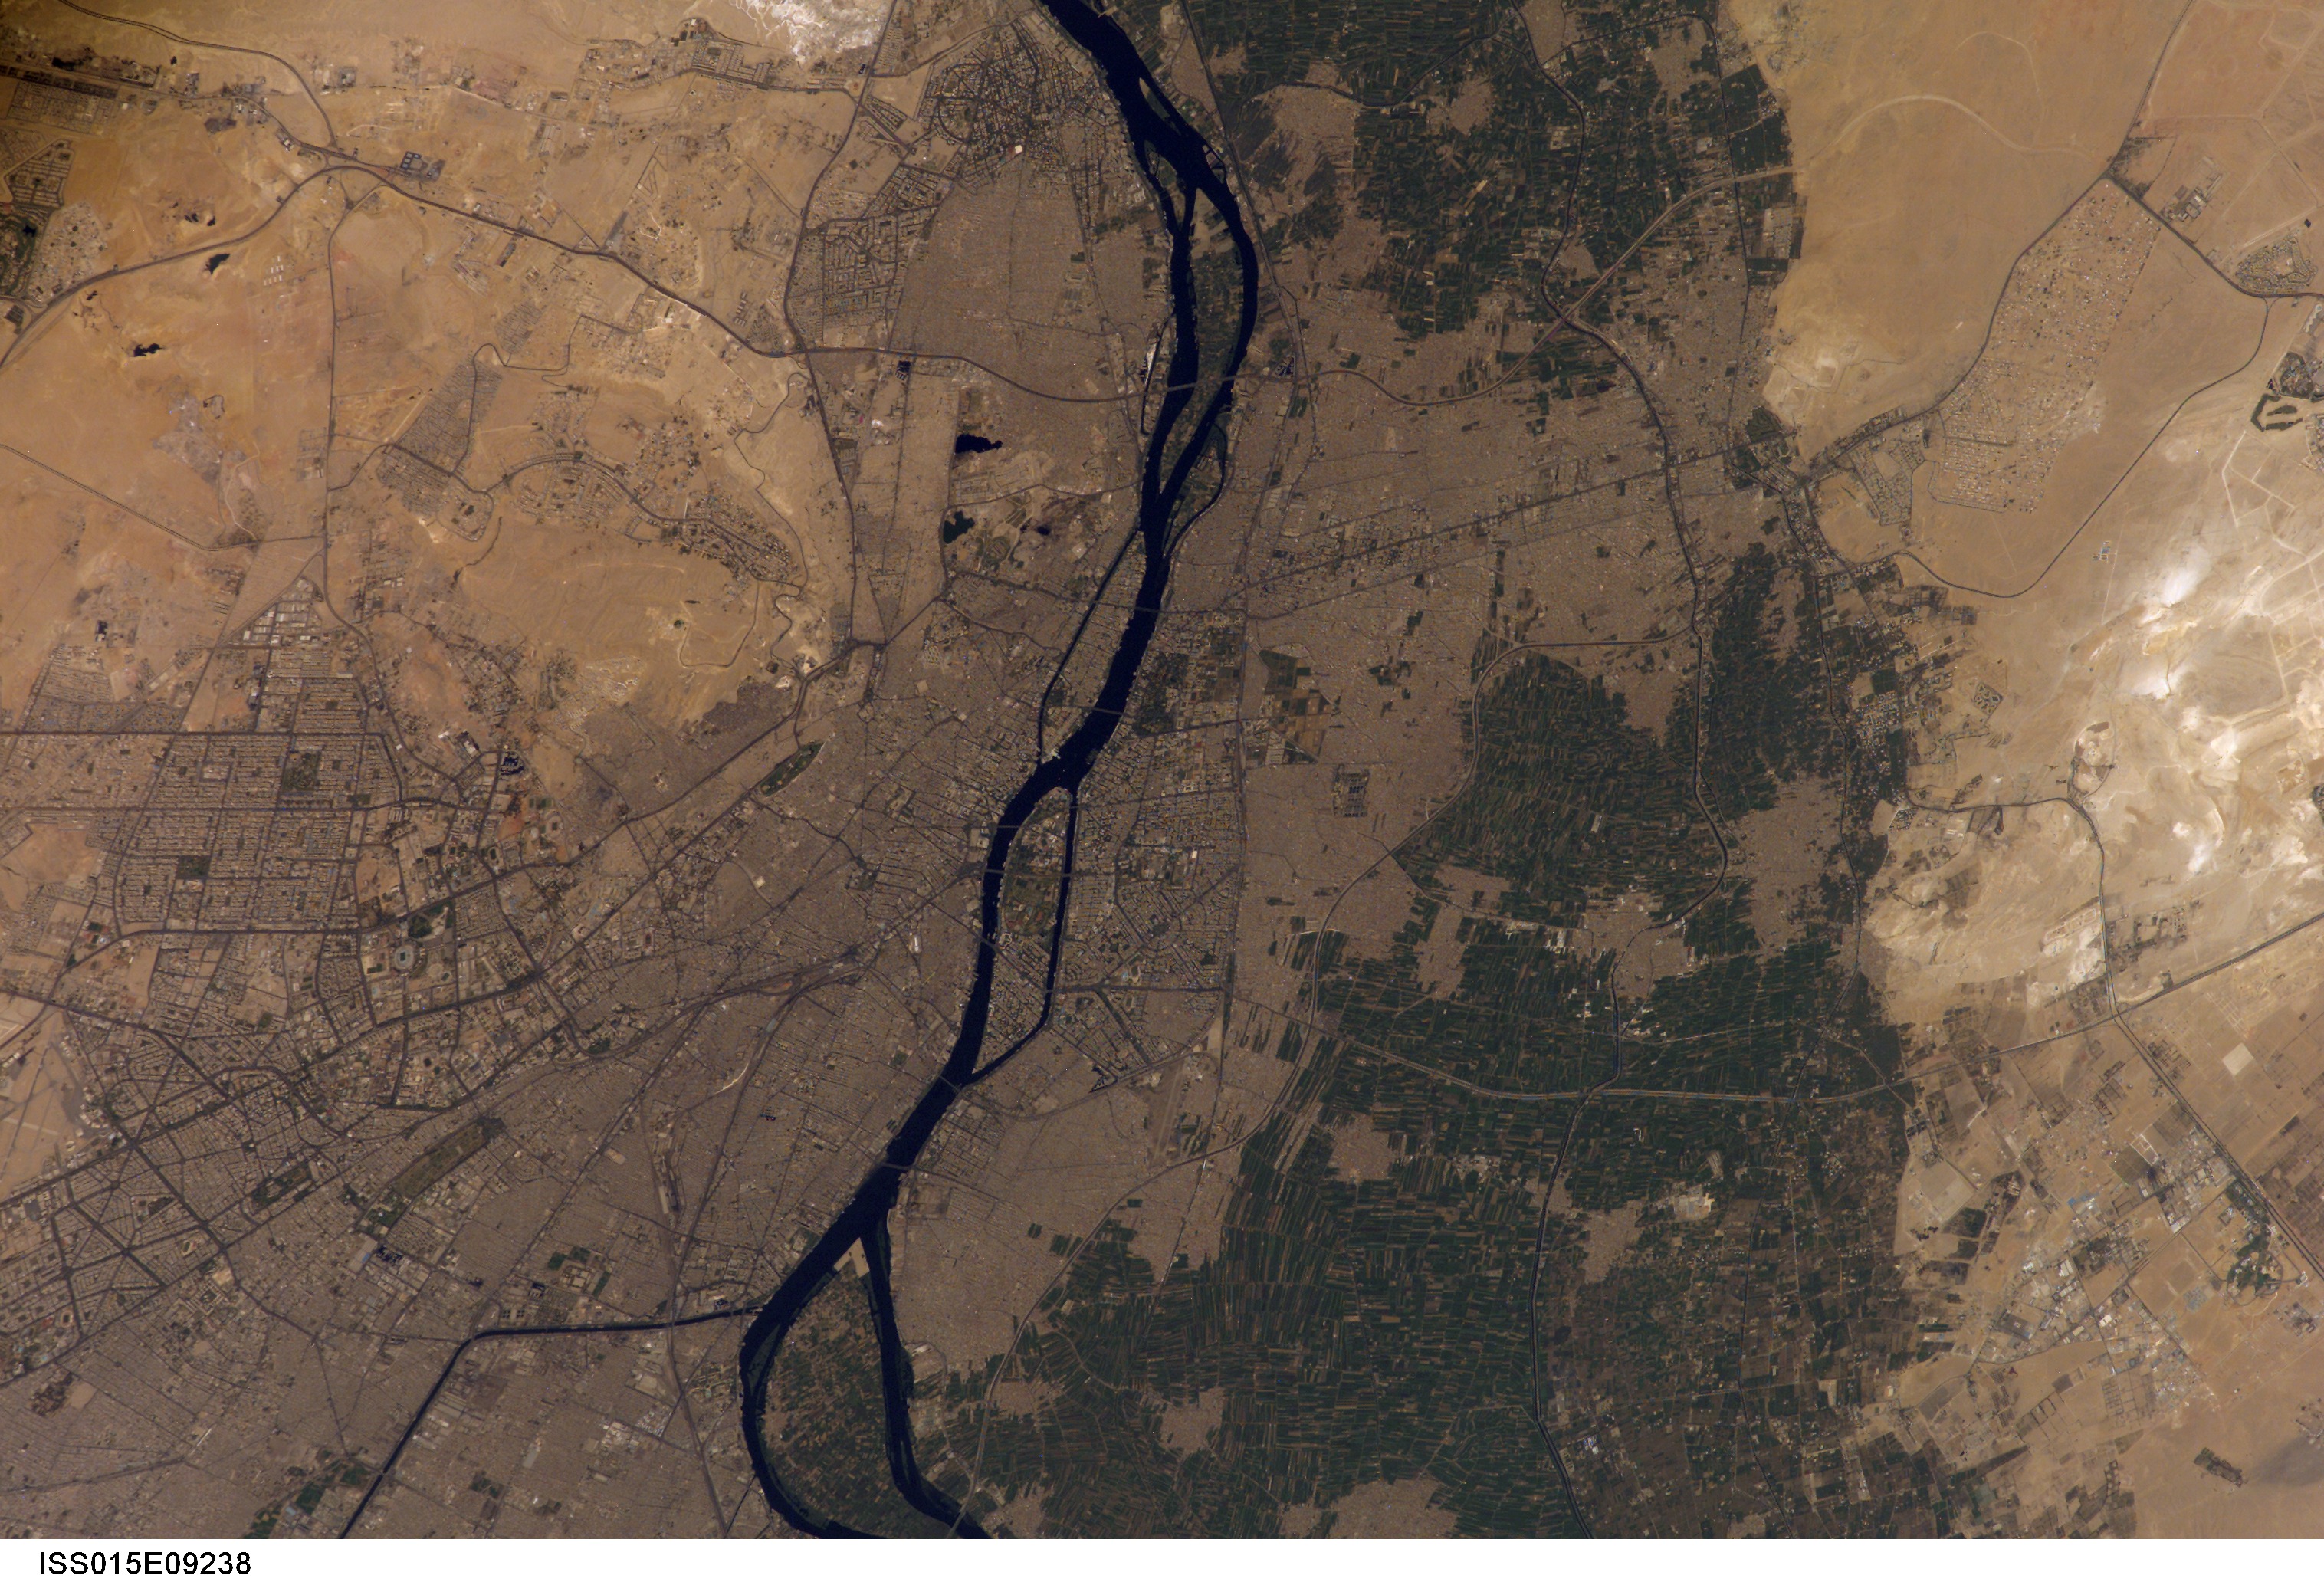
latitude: 30.0
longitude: 31.2
